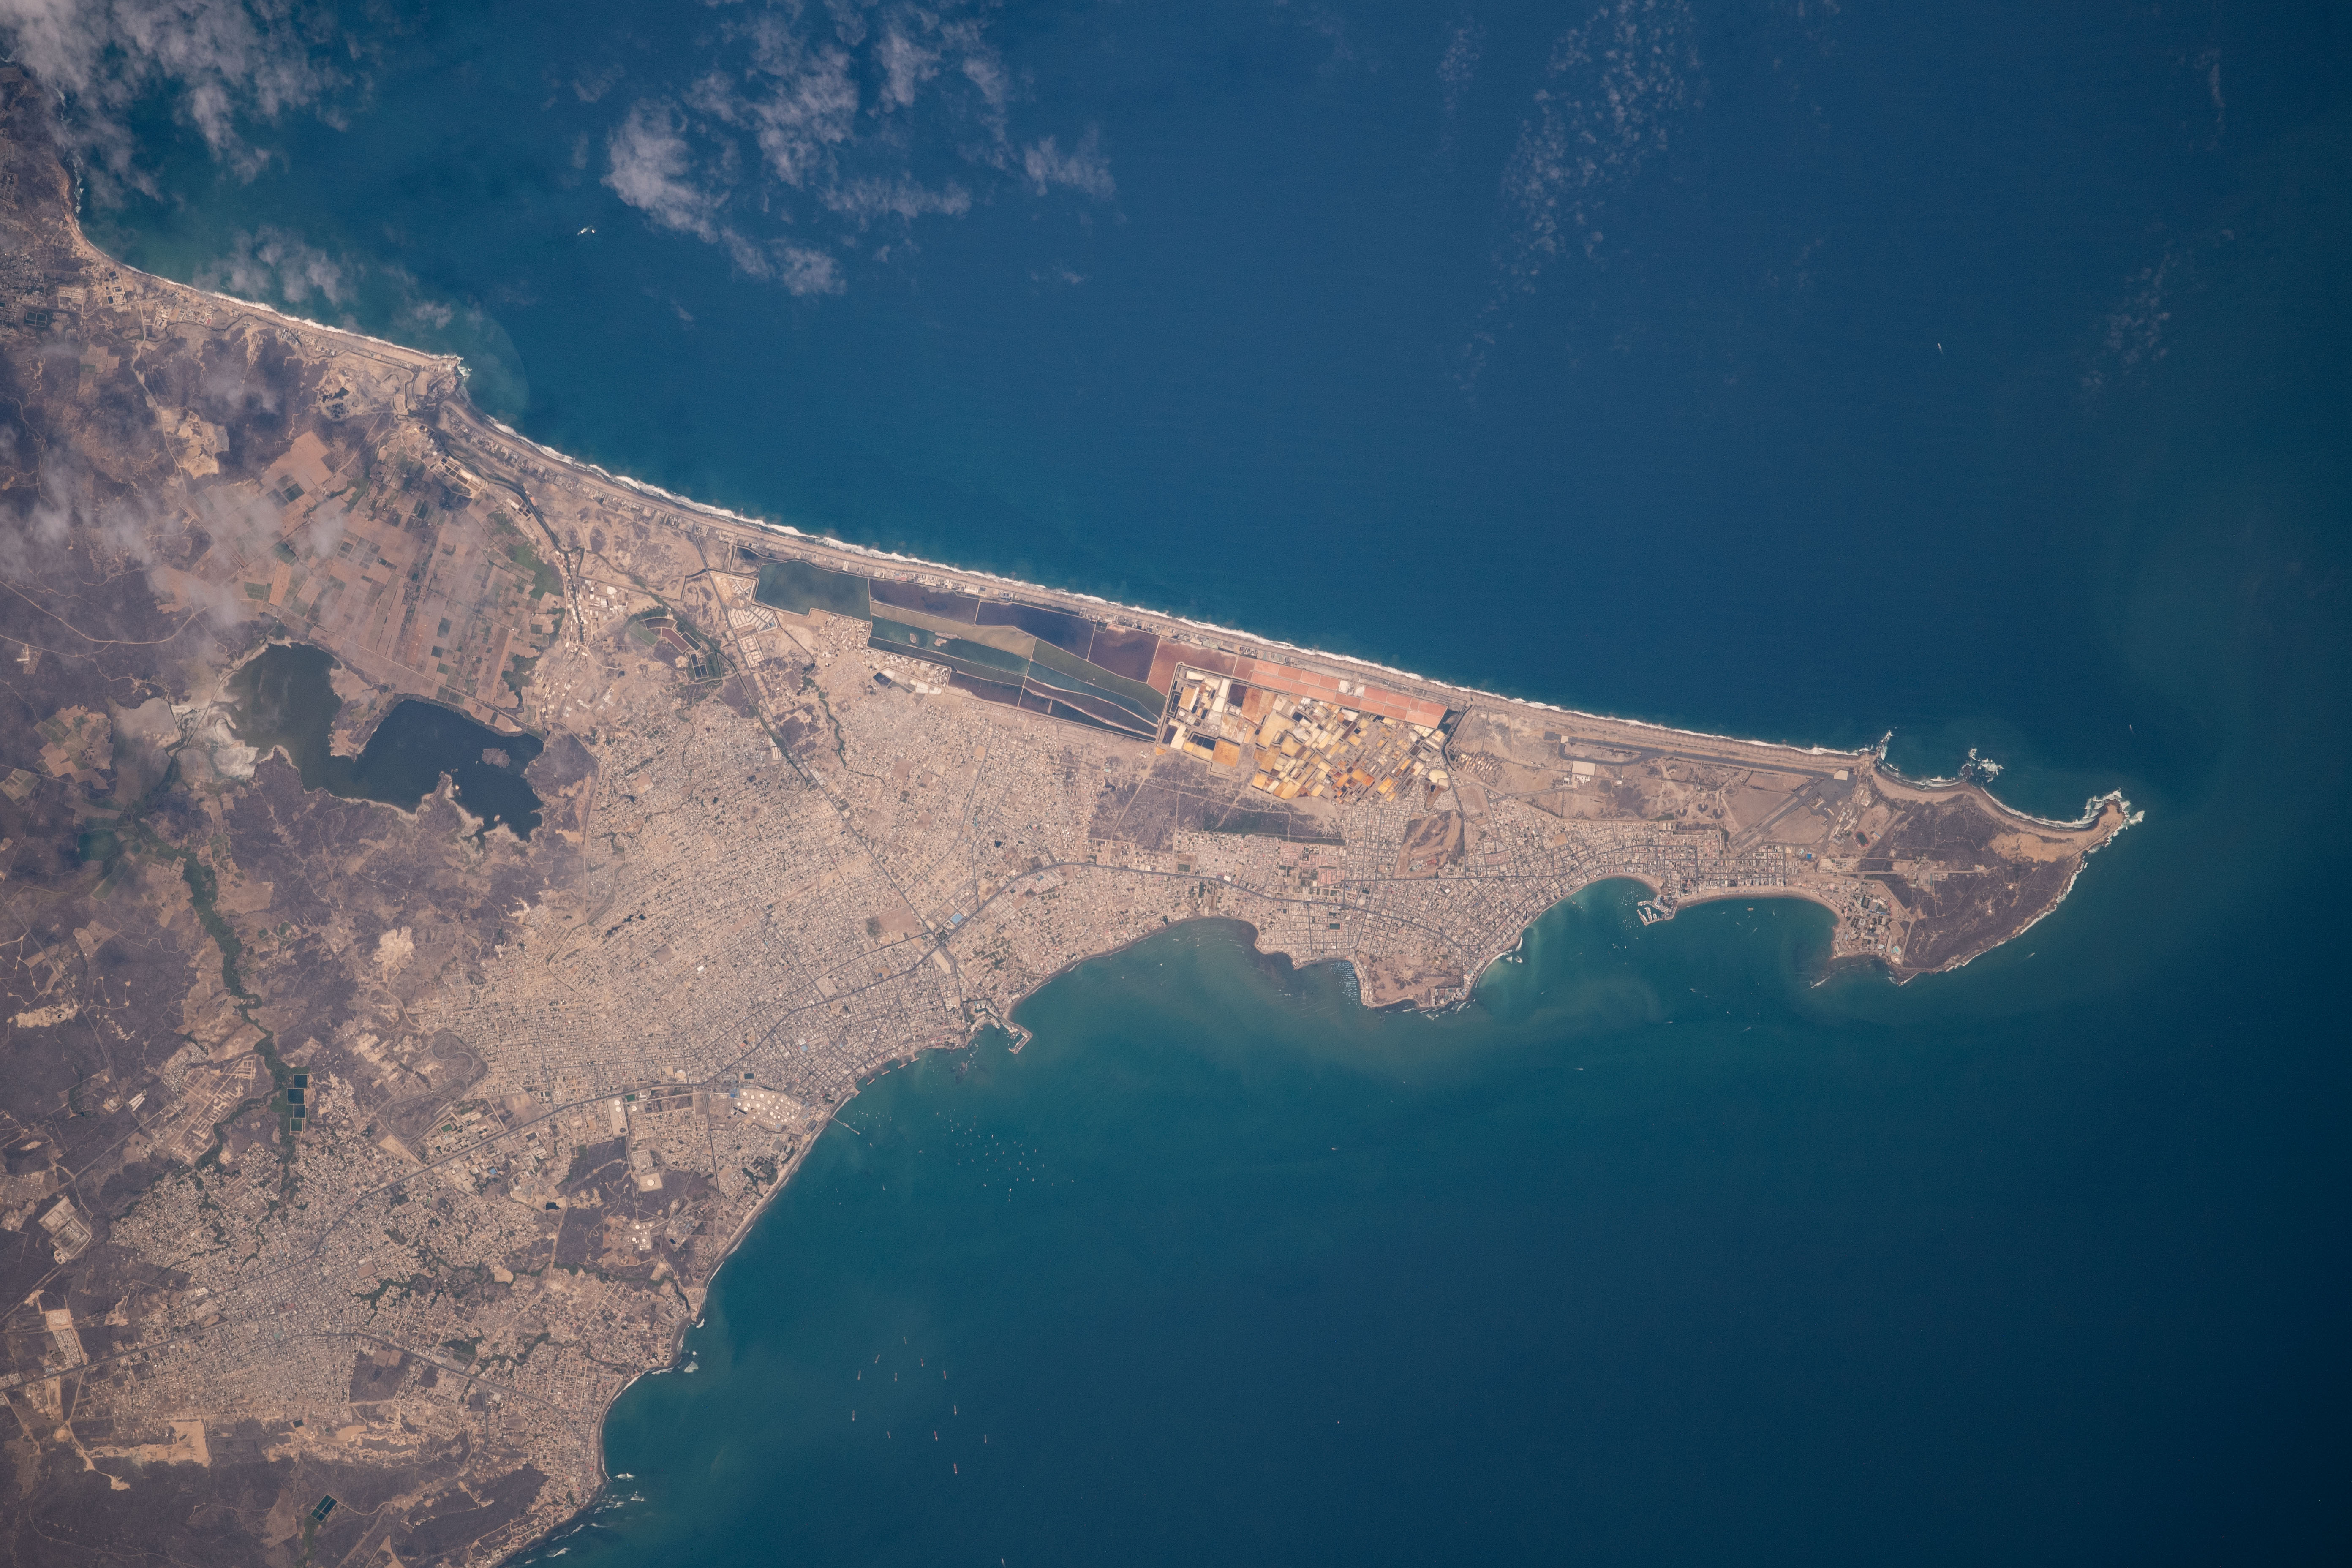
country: ECUADOR
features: SALINAS
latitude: -2.2
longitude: -81.0
